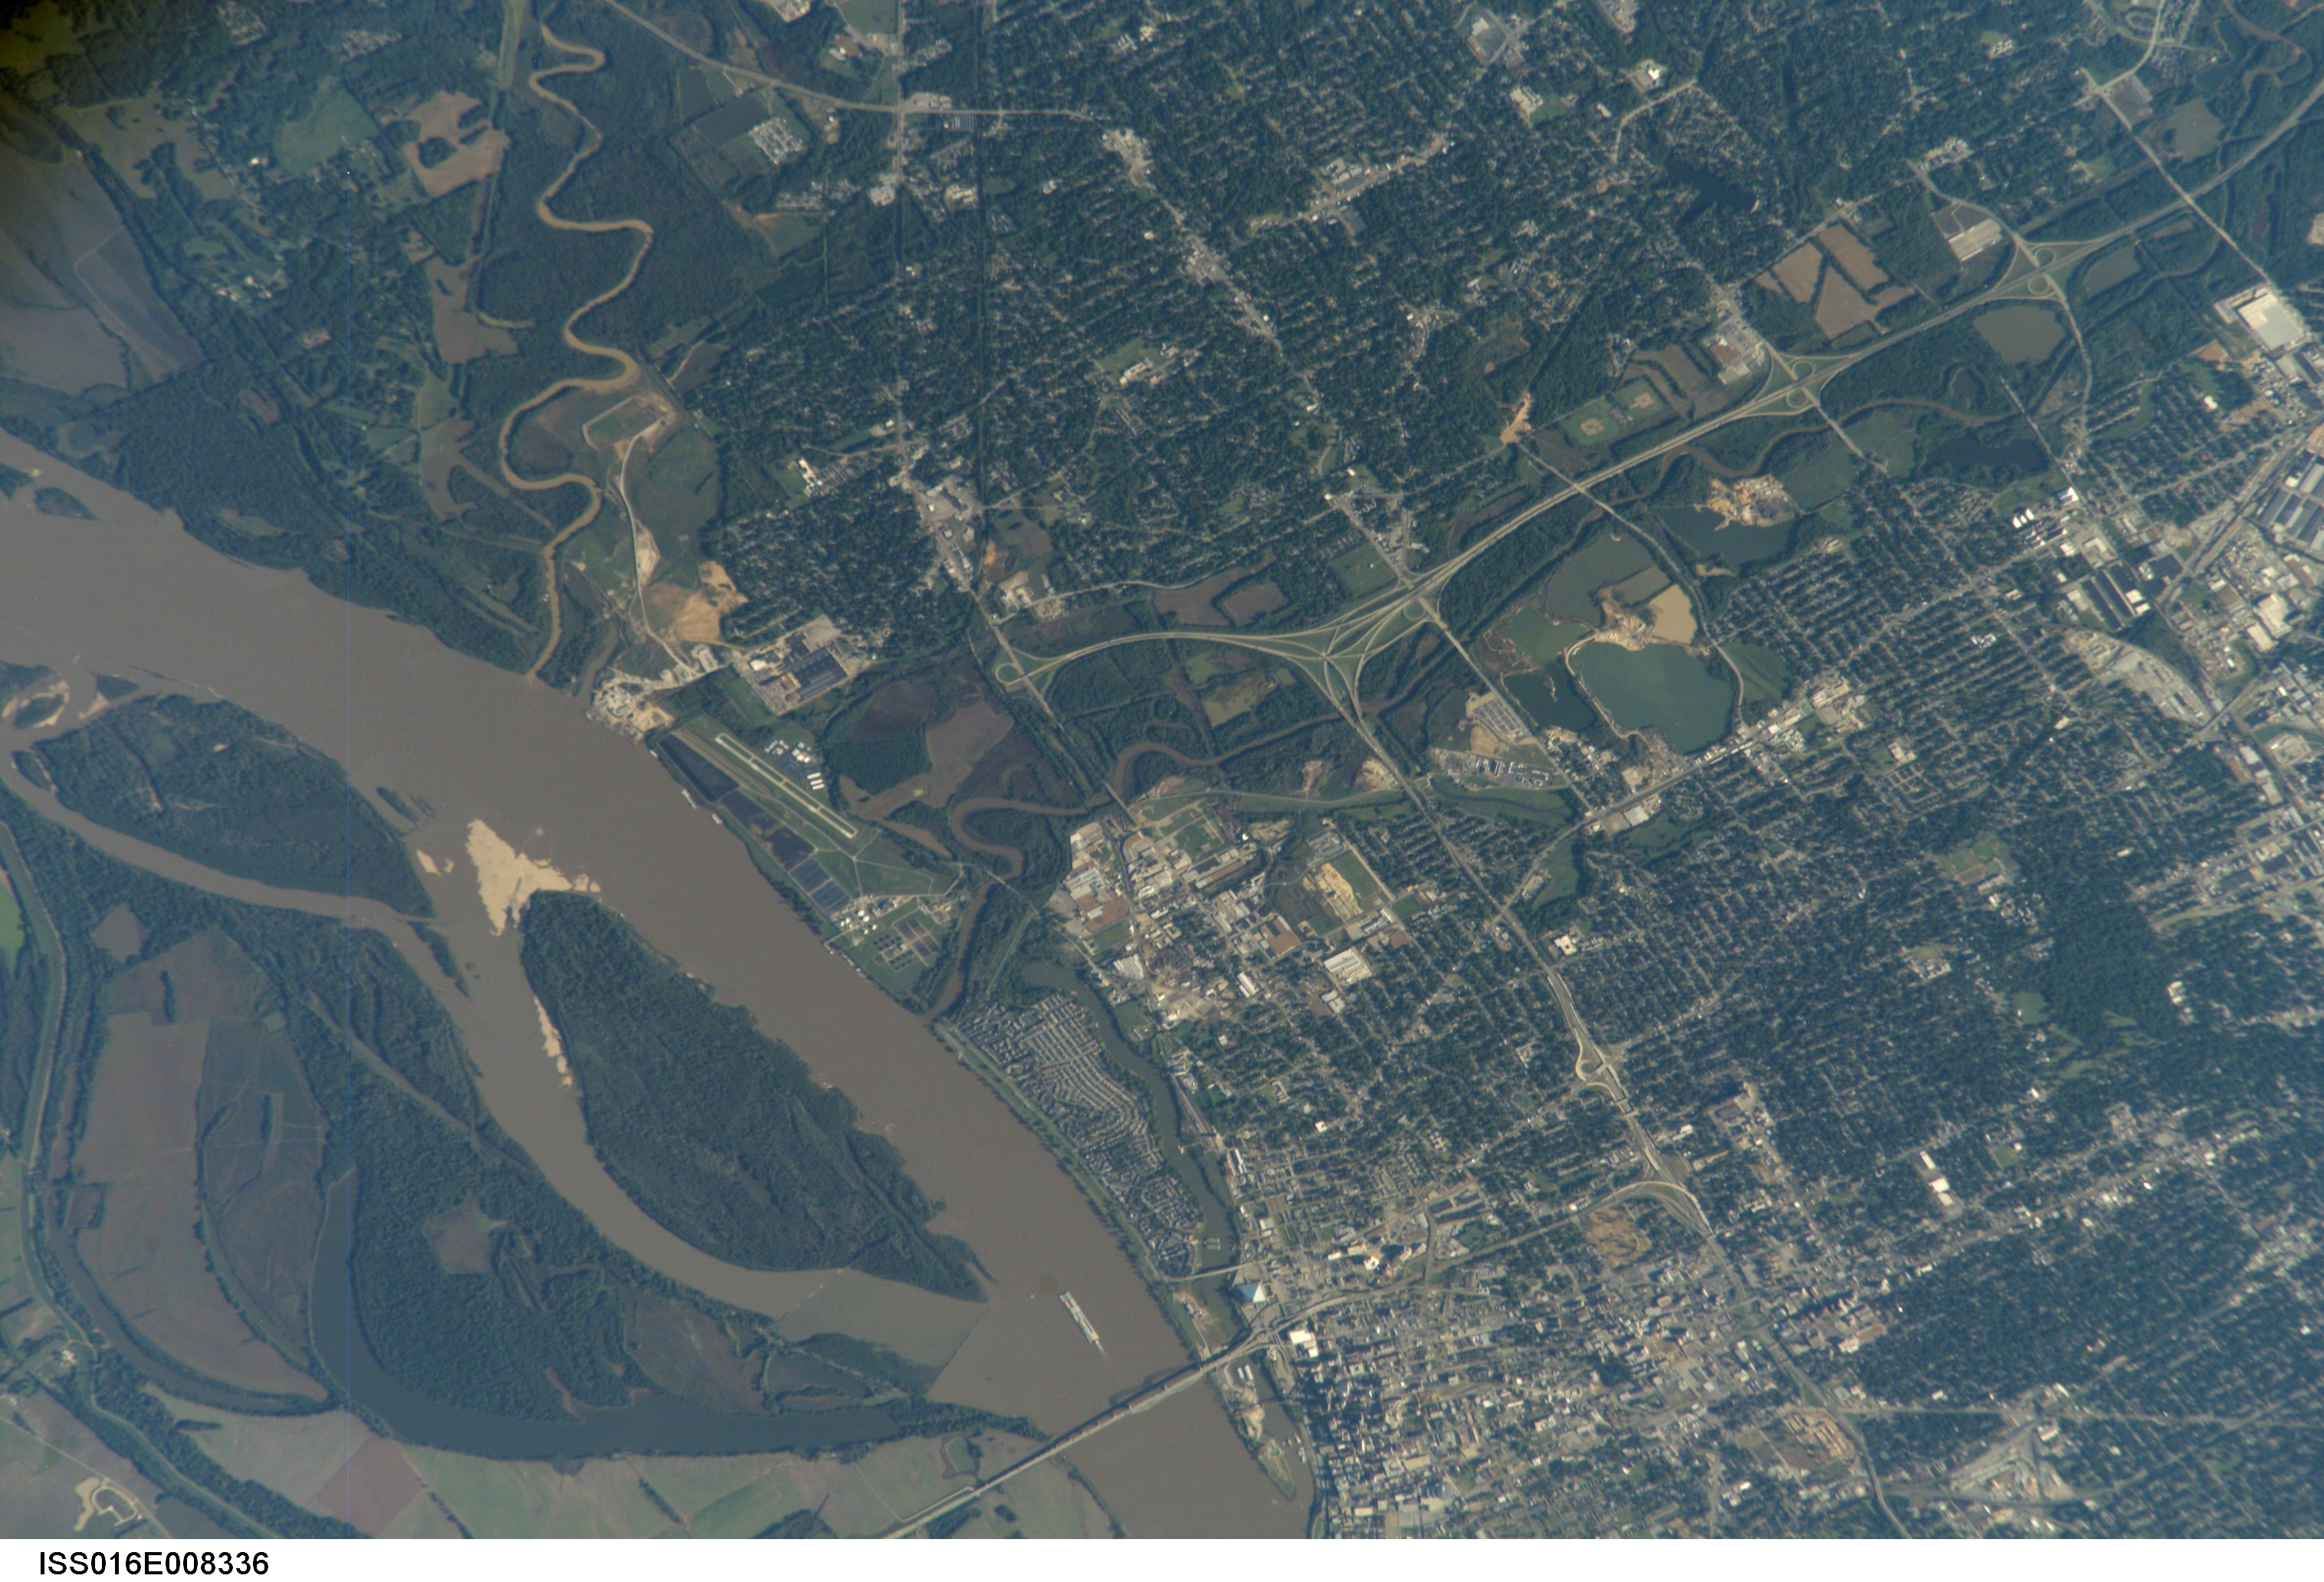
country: USA-TENNESSEE
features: MEMPHIS, MISSISSIPPI R.
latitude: 35.2
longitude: -90.0
